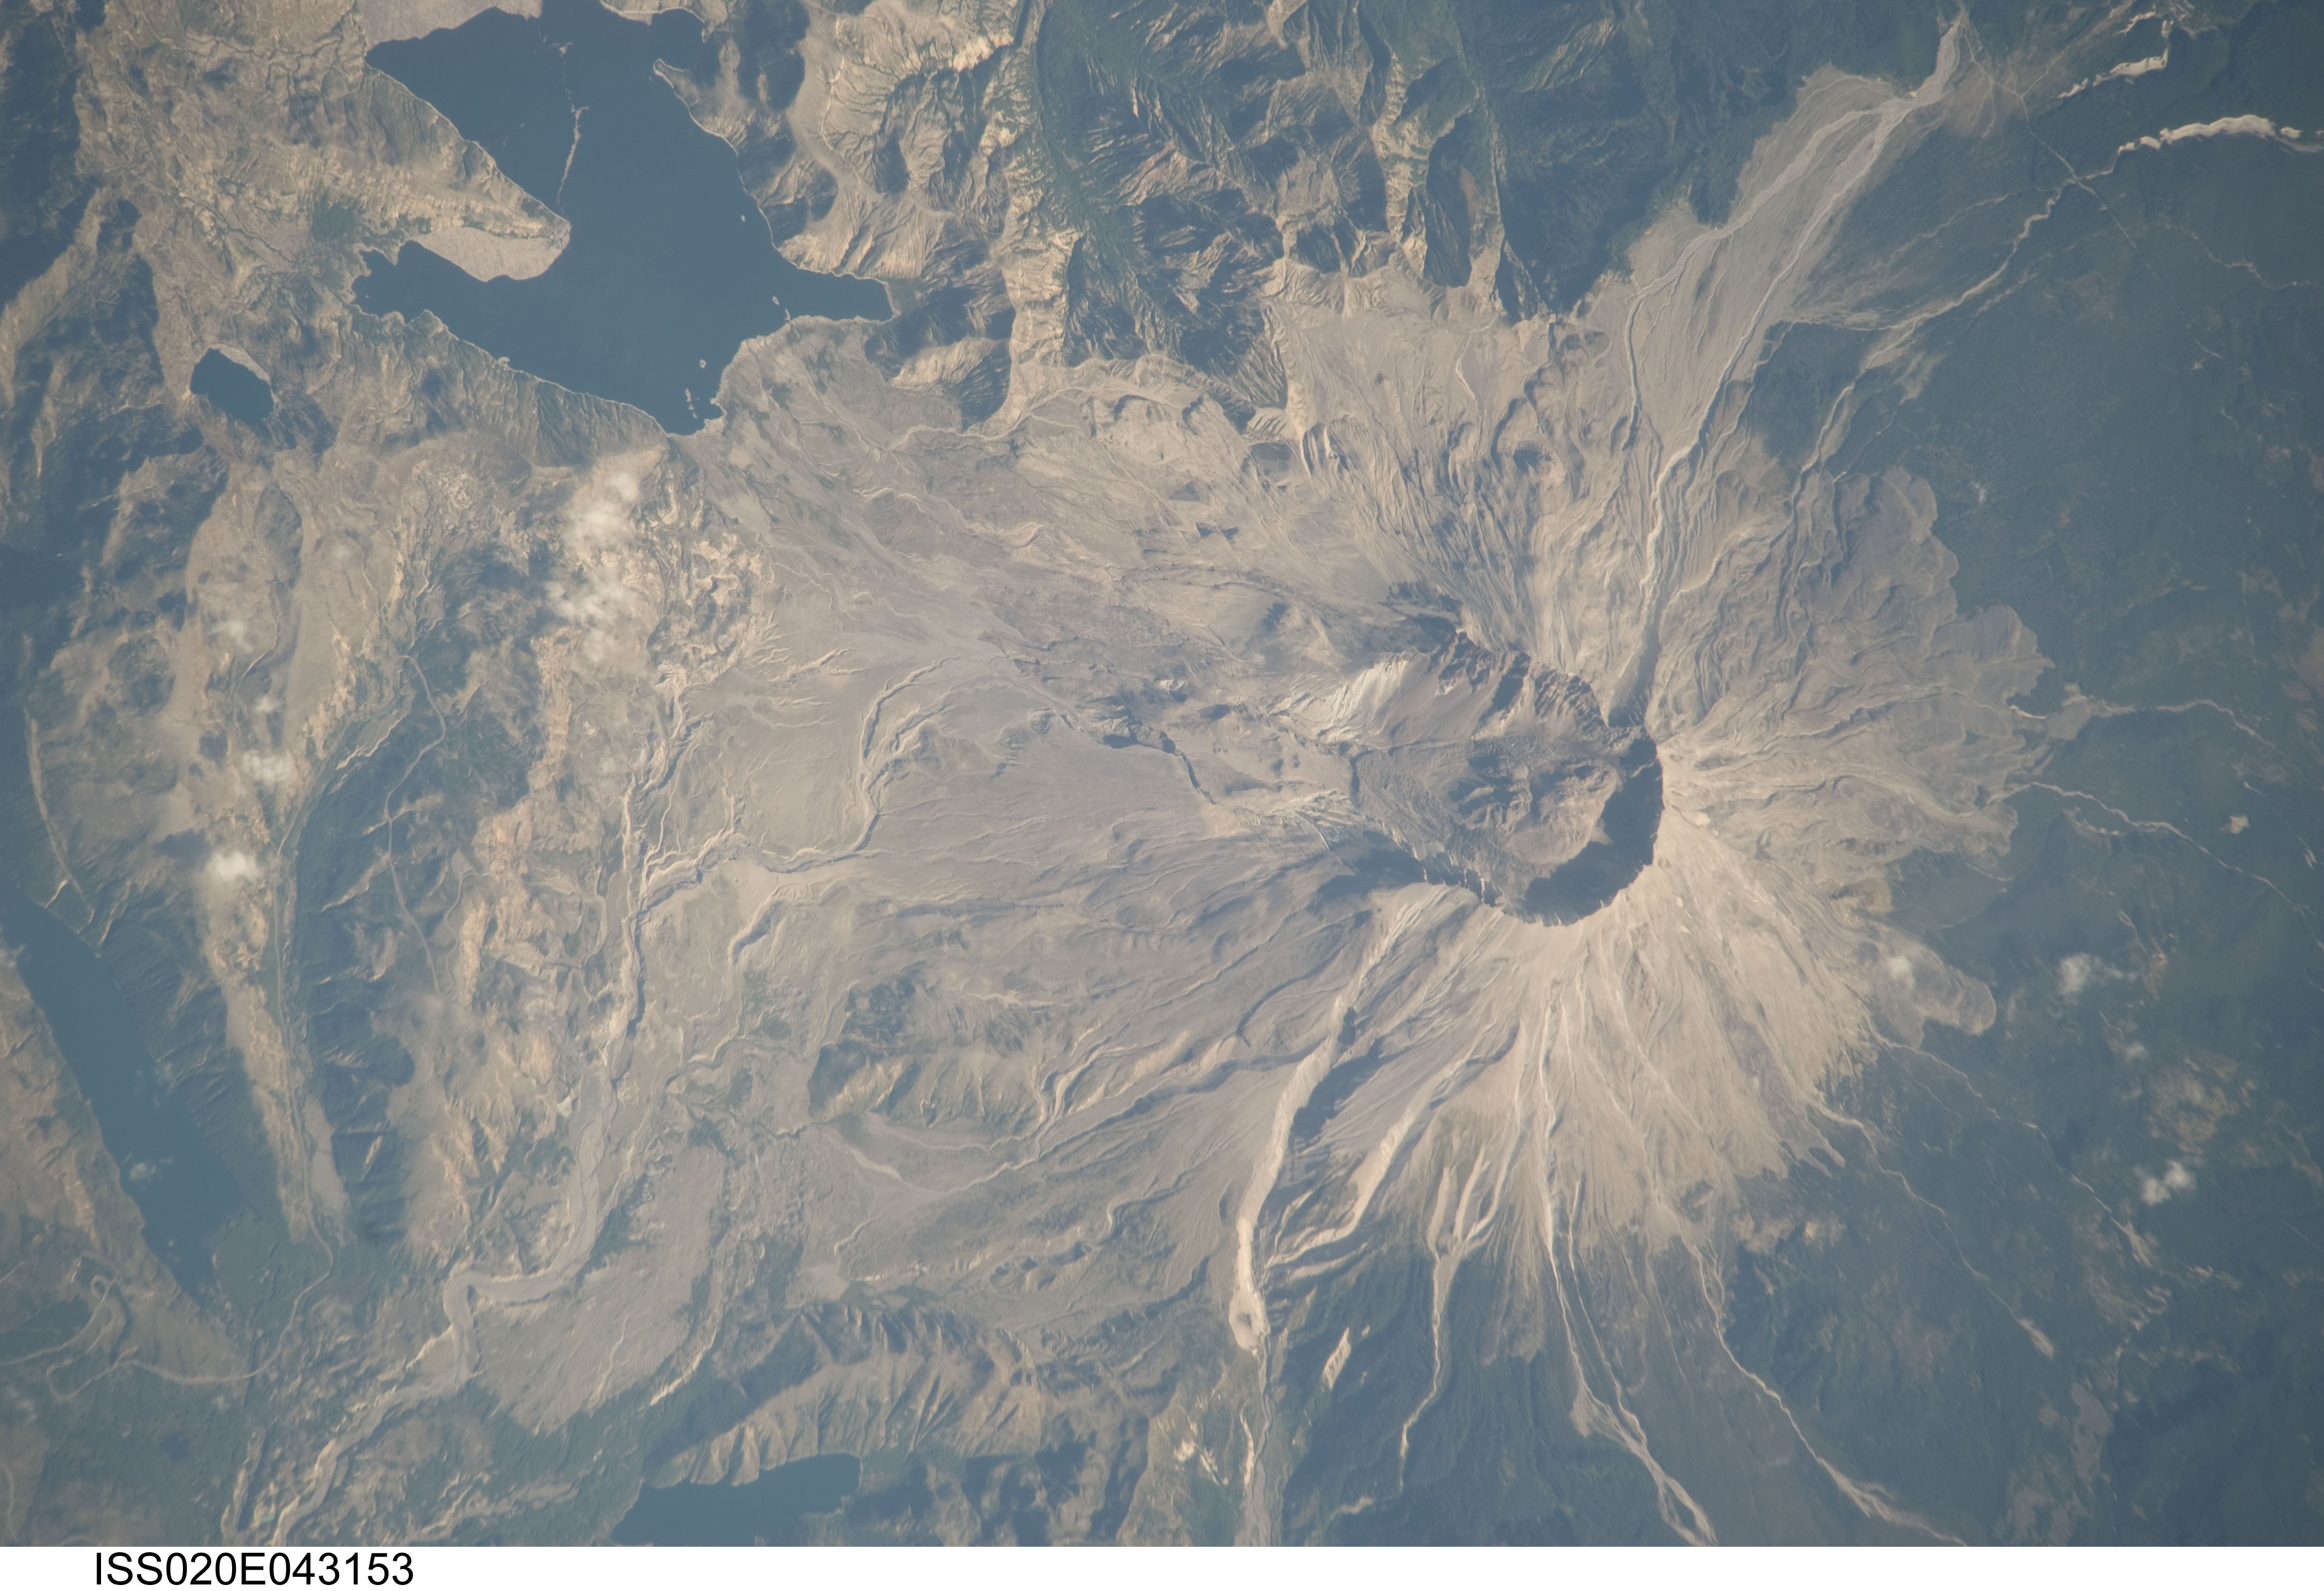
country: USA-WASHINGTON
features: MT. SAINT HELENS, PUMICE PLAIN, SPIRIT L.
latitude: 46.2
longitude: -122.2
